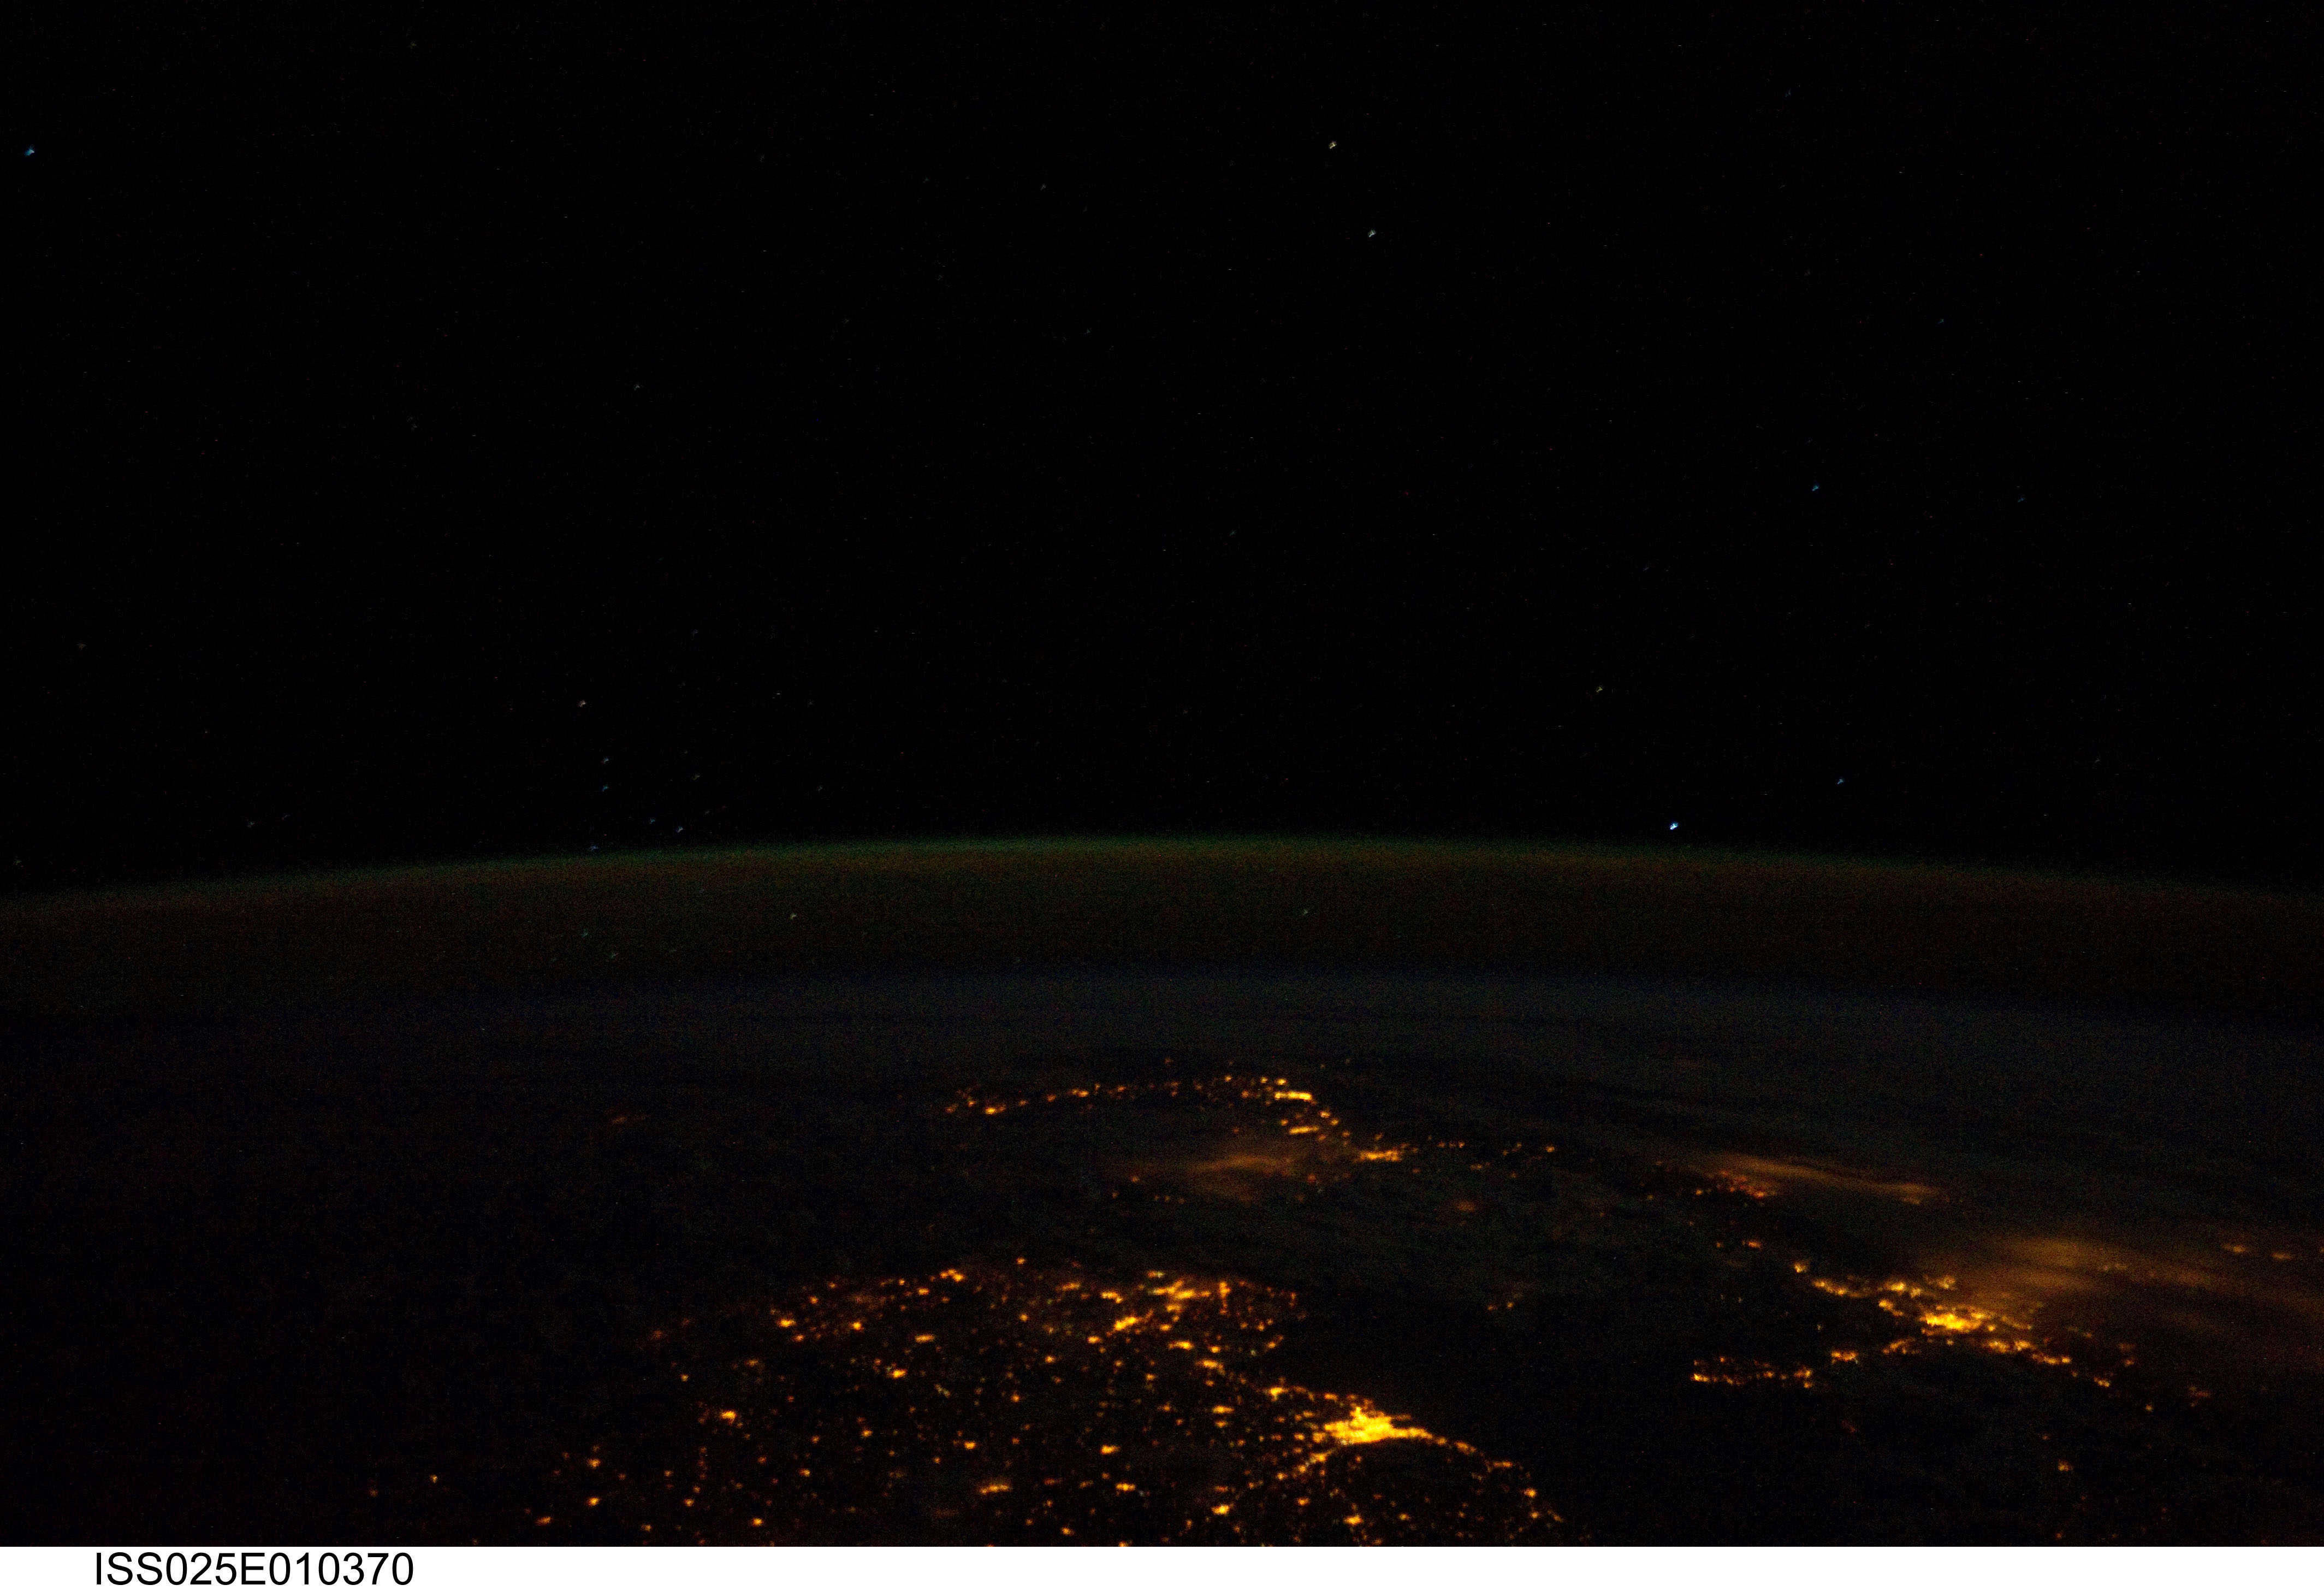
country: UK-SCOTLAND
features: DUBLIN, N. IRELAND, LIVERPOOL AT NIGHT
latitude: 56.0
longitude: -4.5
